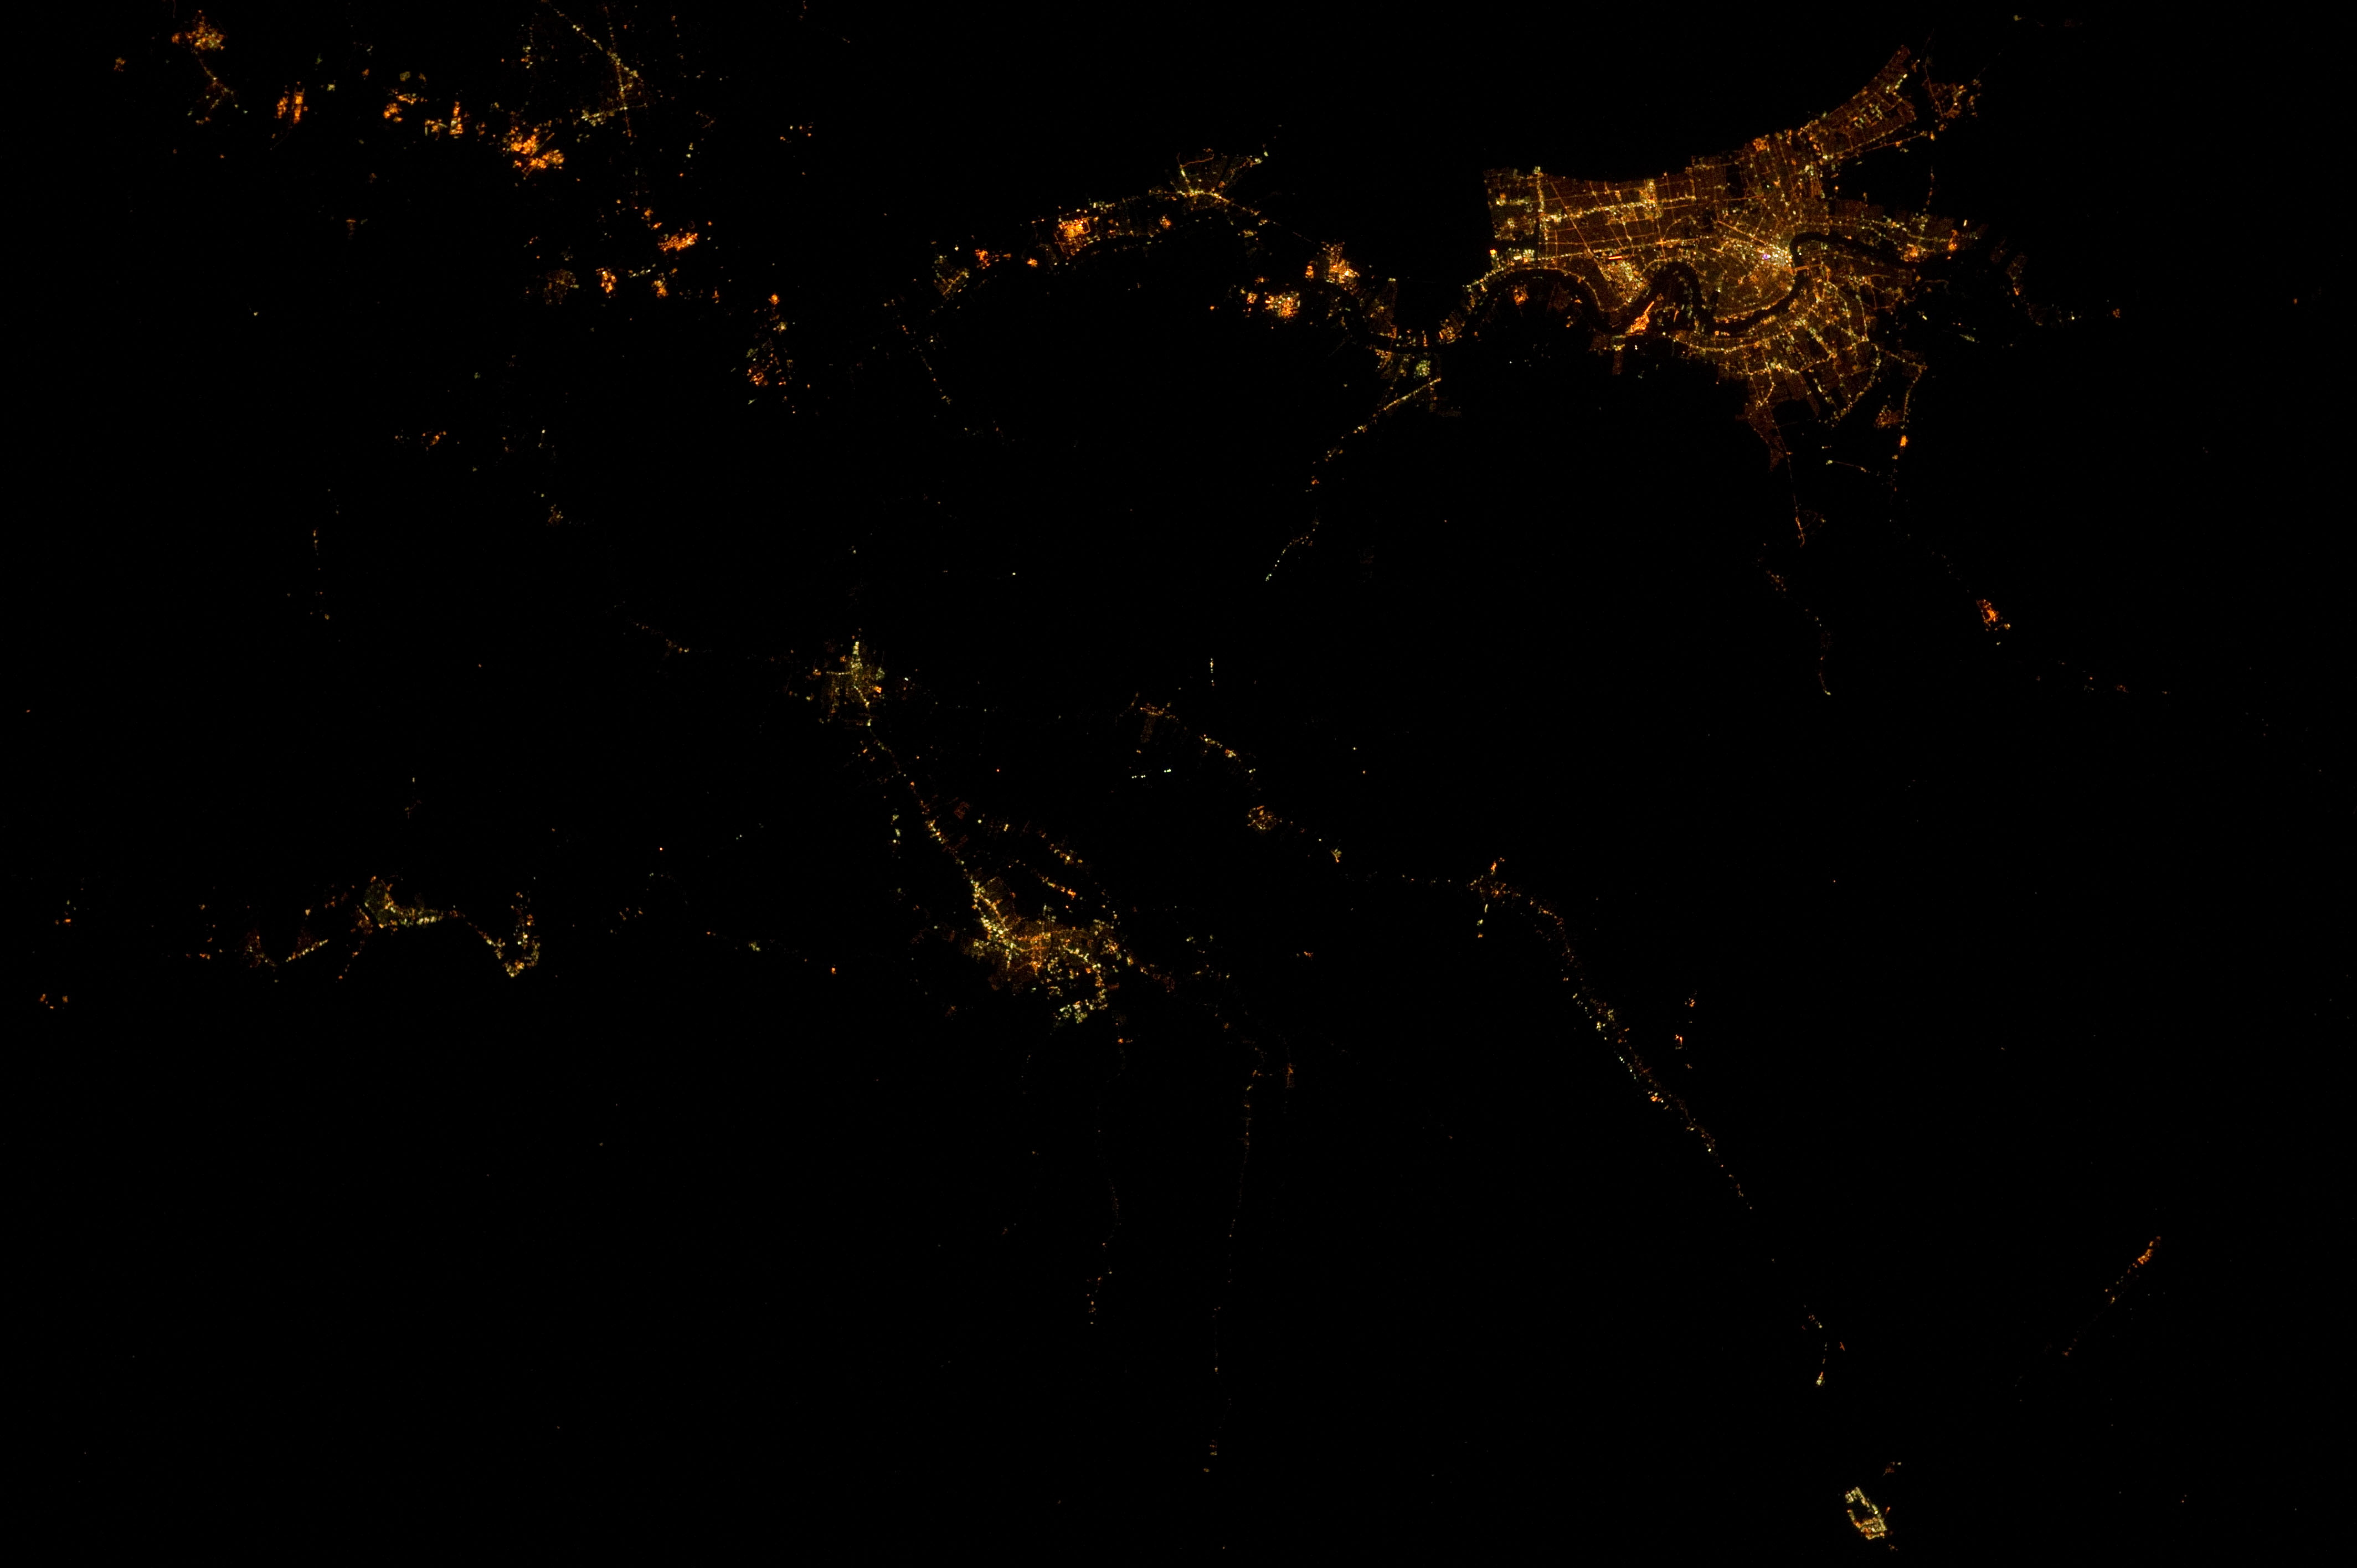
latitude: 29.9
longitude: -90.1
